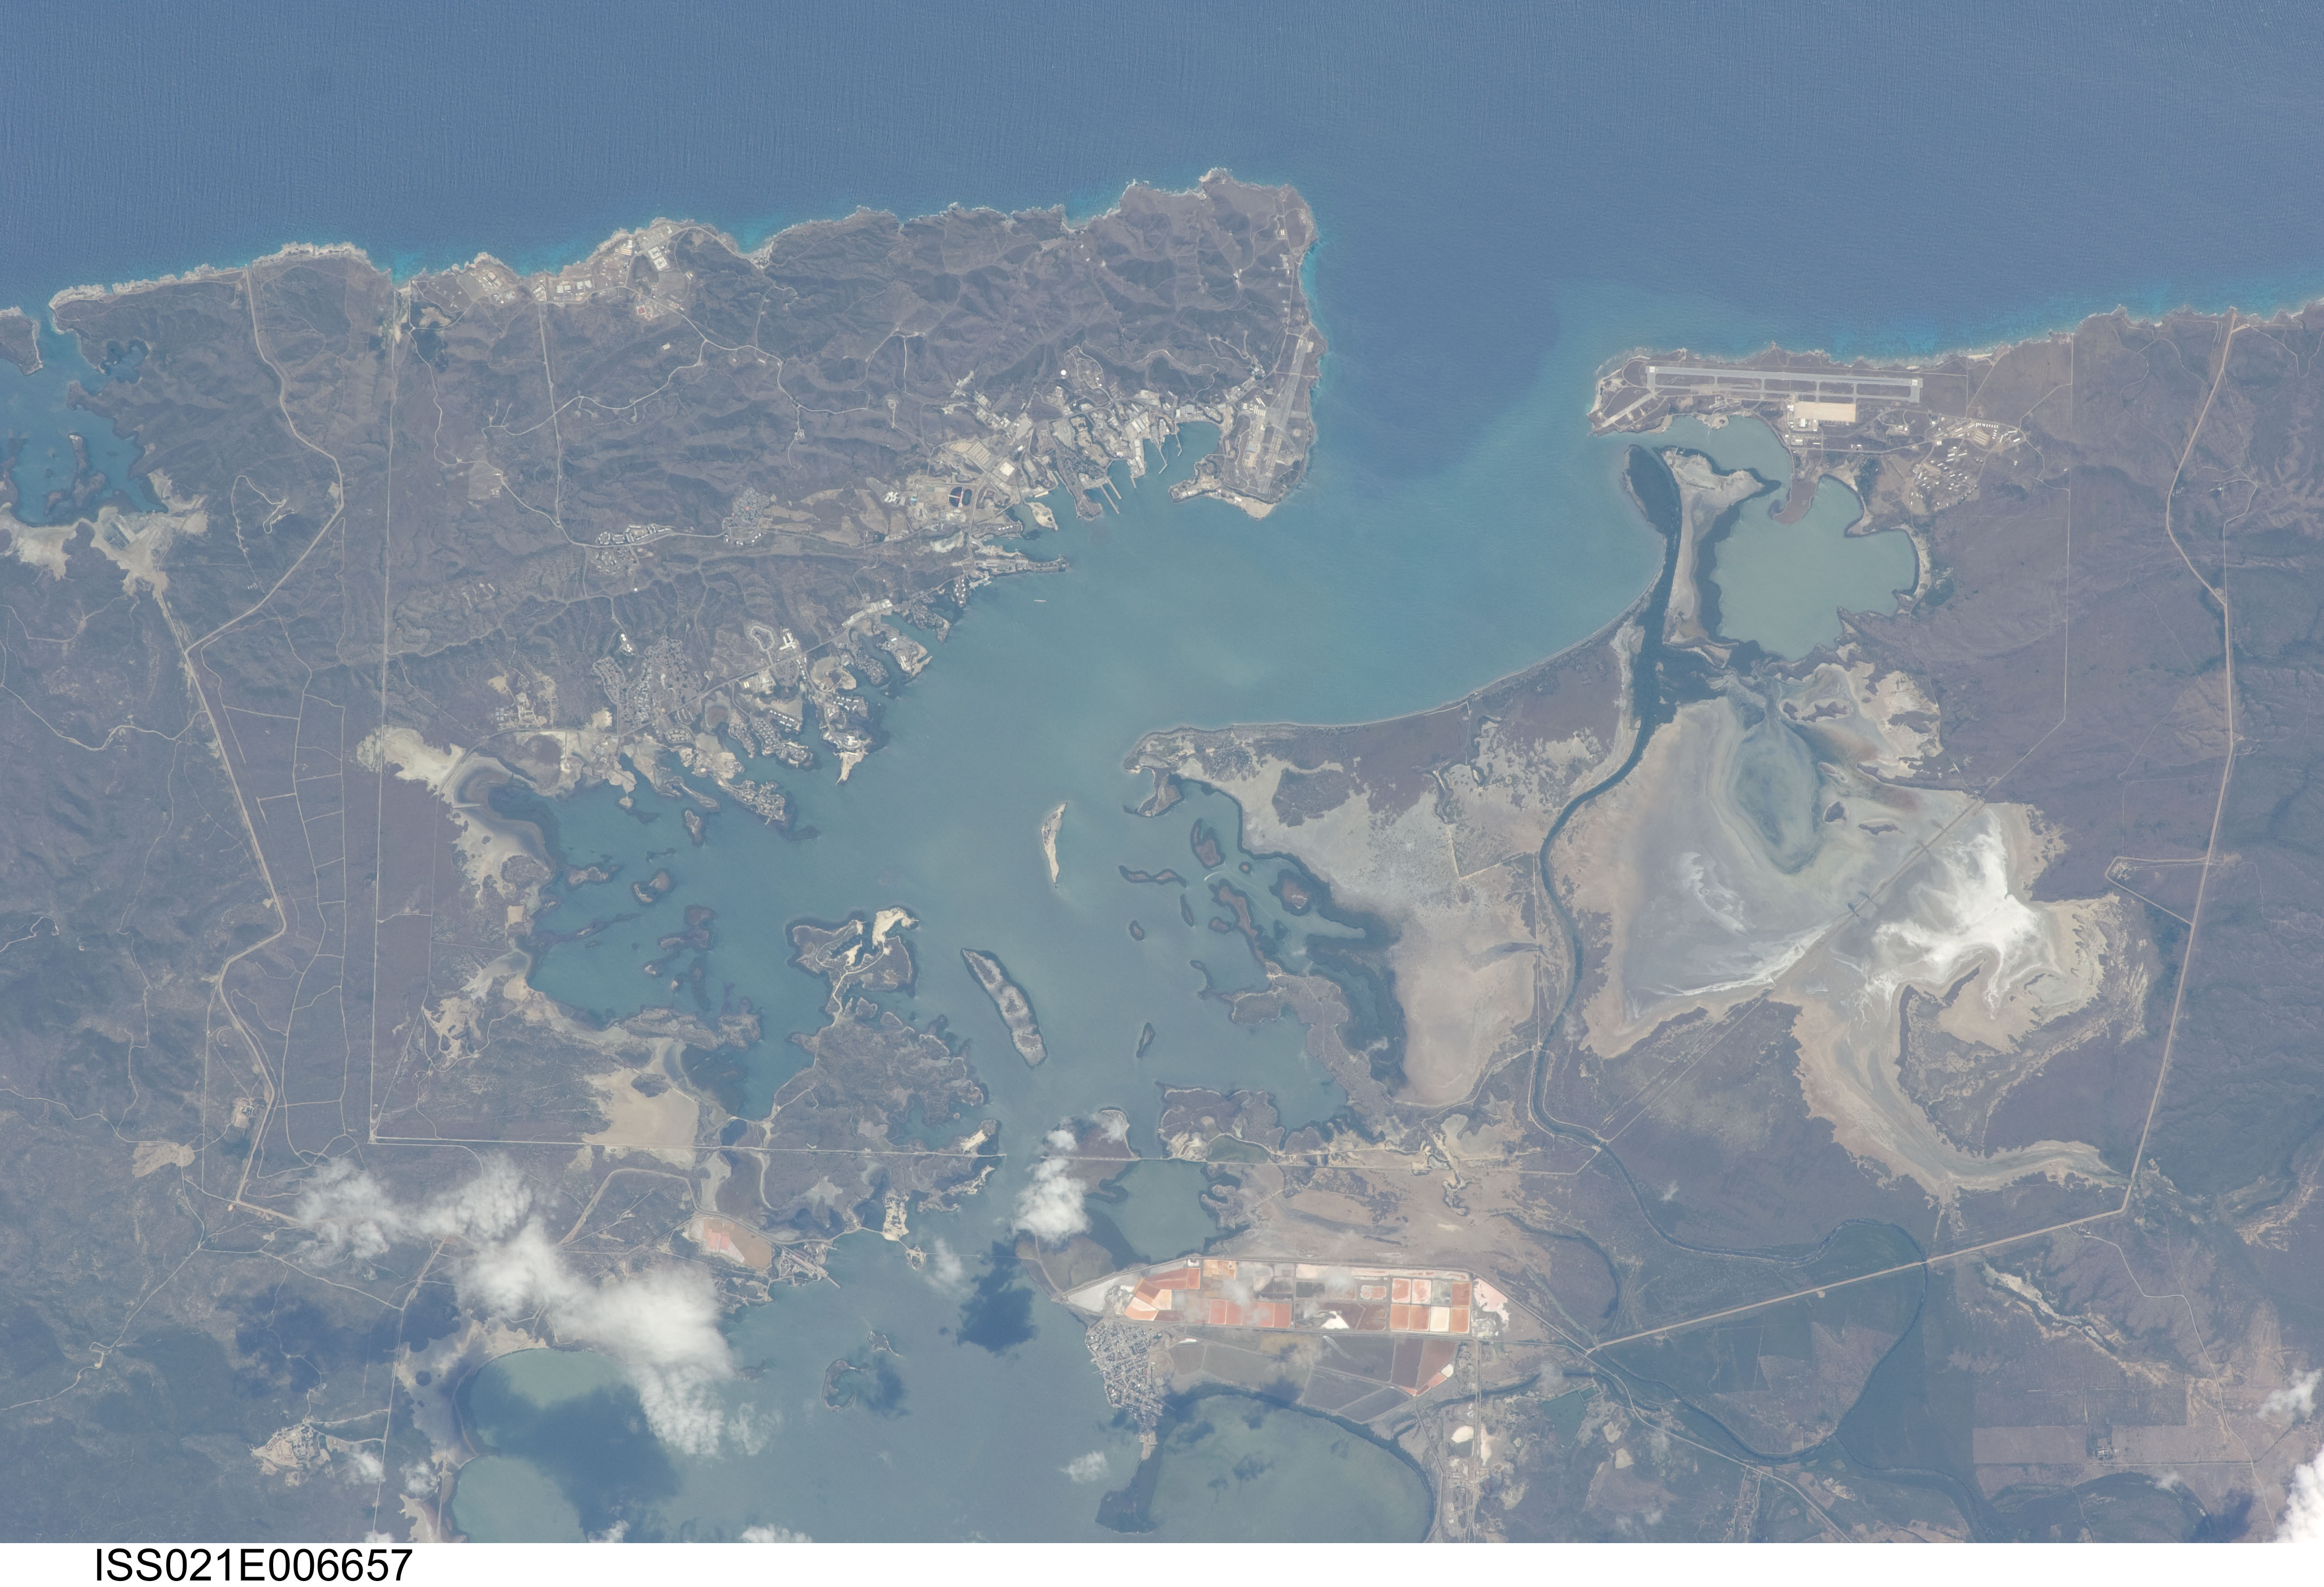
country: CUBA
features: CUBA, UNITED STATES, GUANTANAMO BAY NAVAL BASE, HOSPITAL CAY, GUANTÁNAMO BAY, GUANTANAMO BAY DETENTION CAMP, MOHOMILLA BAY, GRANADILLO BAY, BAHIA PUERTO ESCONDIDO, CAIMANERA, SALT EVAPORATION POND,GUANTANAMO BAY, GUANTANAMO BAY DETENTION CAMP, GUANTANAMO, CUBA, CIAMANERA, BOQUERON, AIRPORT,GUANTANAMO BAY, GUANTANAMO BAY DENTENTION CAMP
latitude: 19.9
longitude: -75.2
